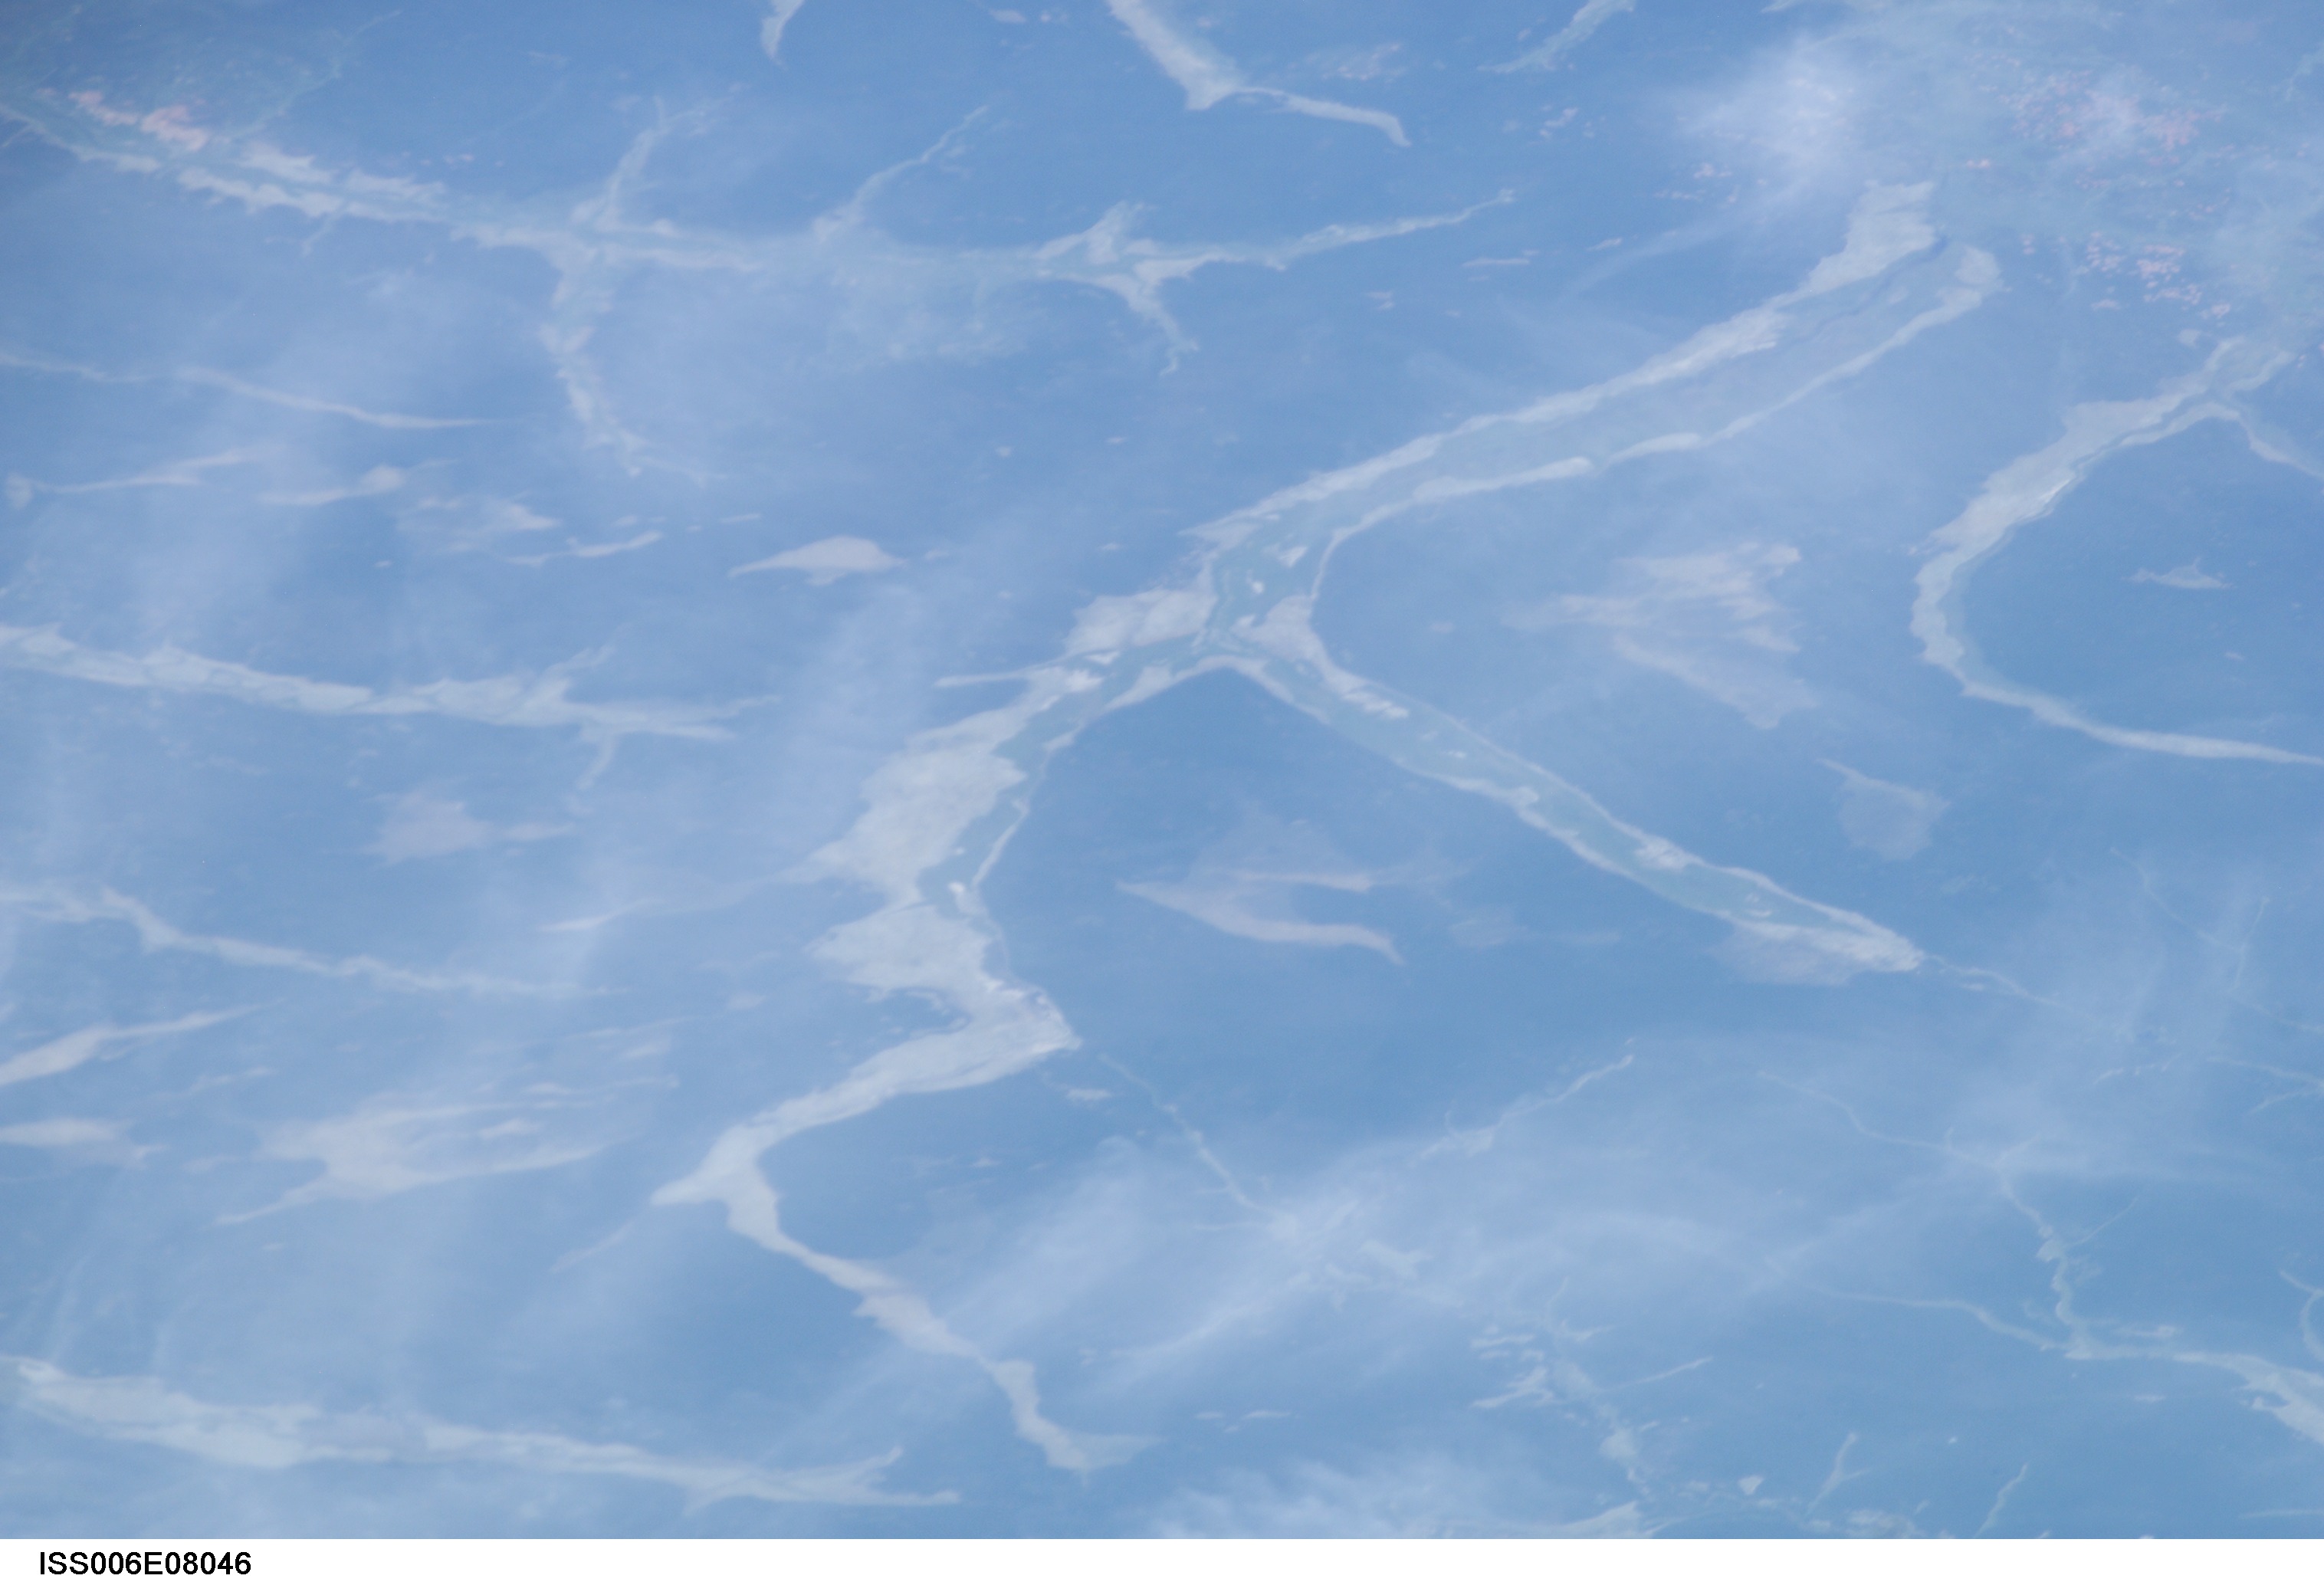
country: AFRICA
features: CLOUDS/HAZE, DRAINAGE PATTERNS
